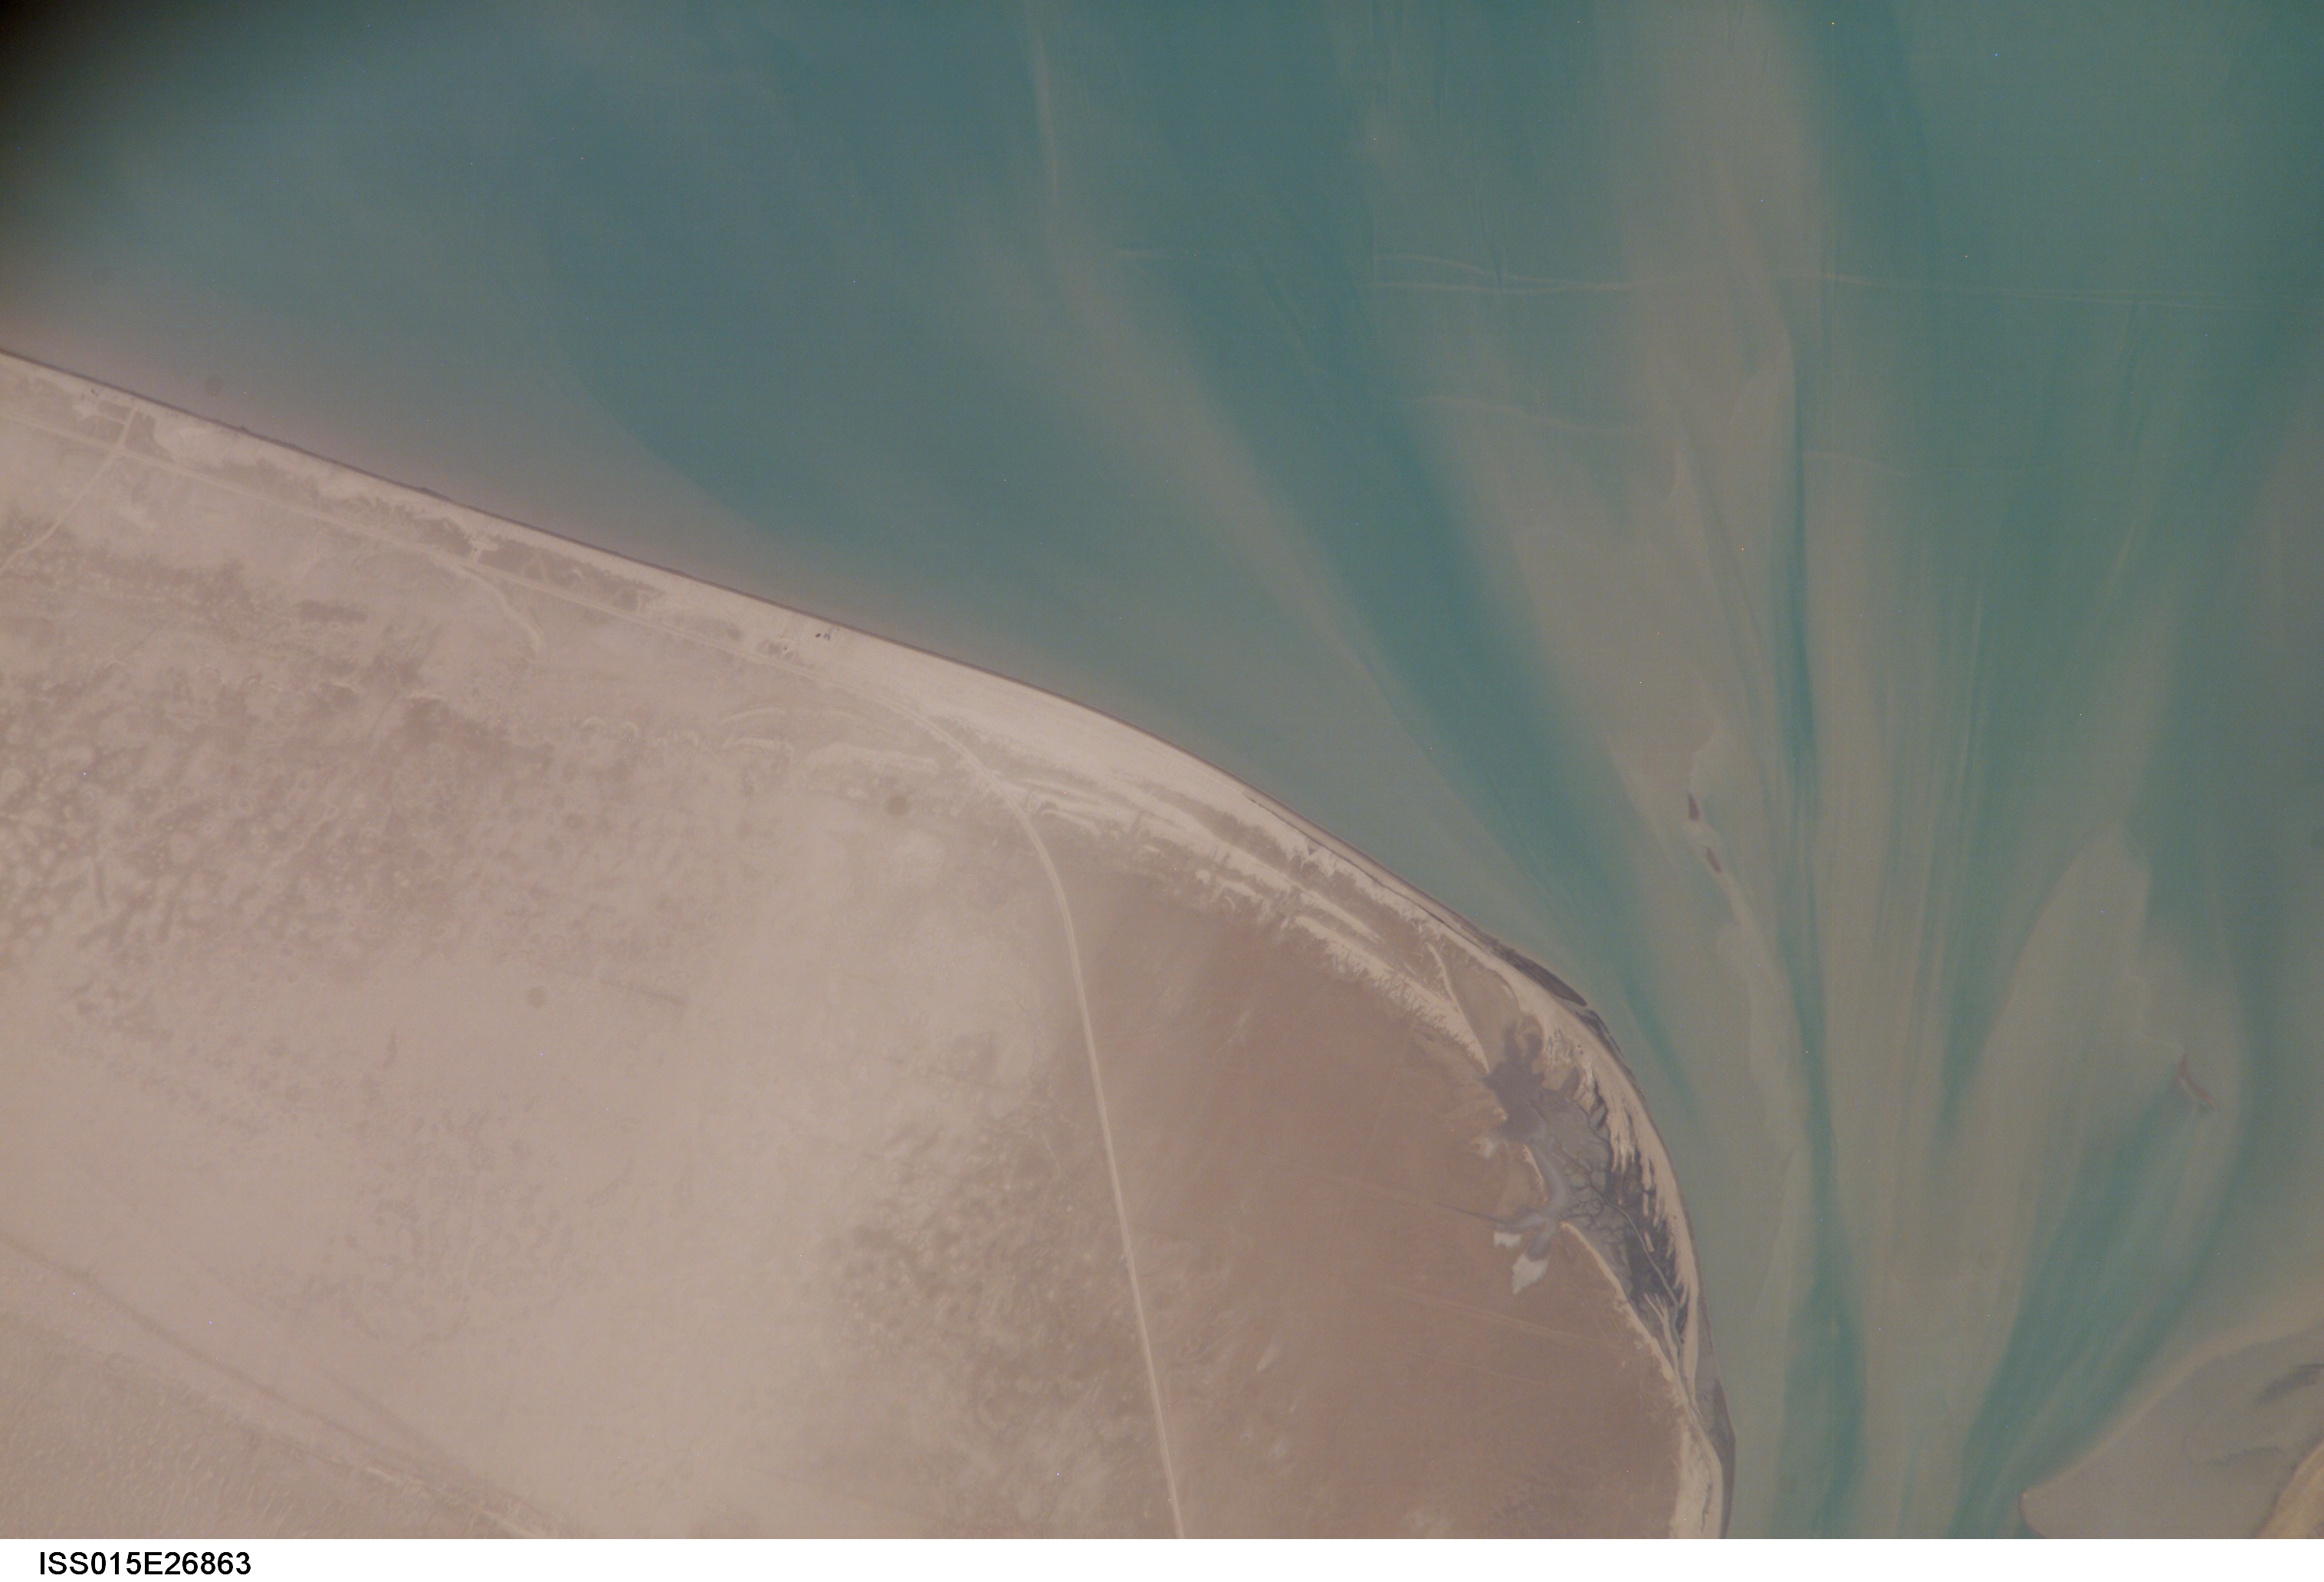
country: KUWAIT
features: SABIYAH CHAN., SED., BUBIYAN I.
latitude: 29.6
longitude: 48.3
